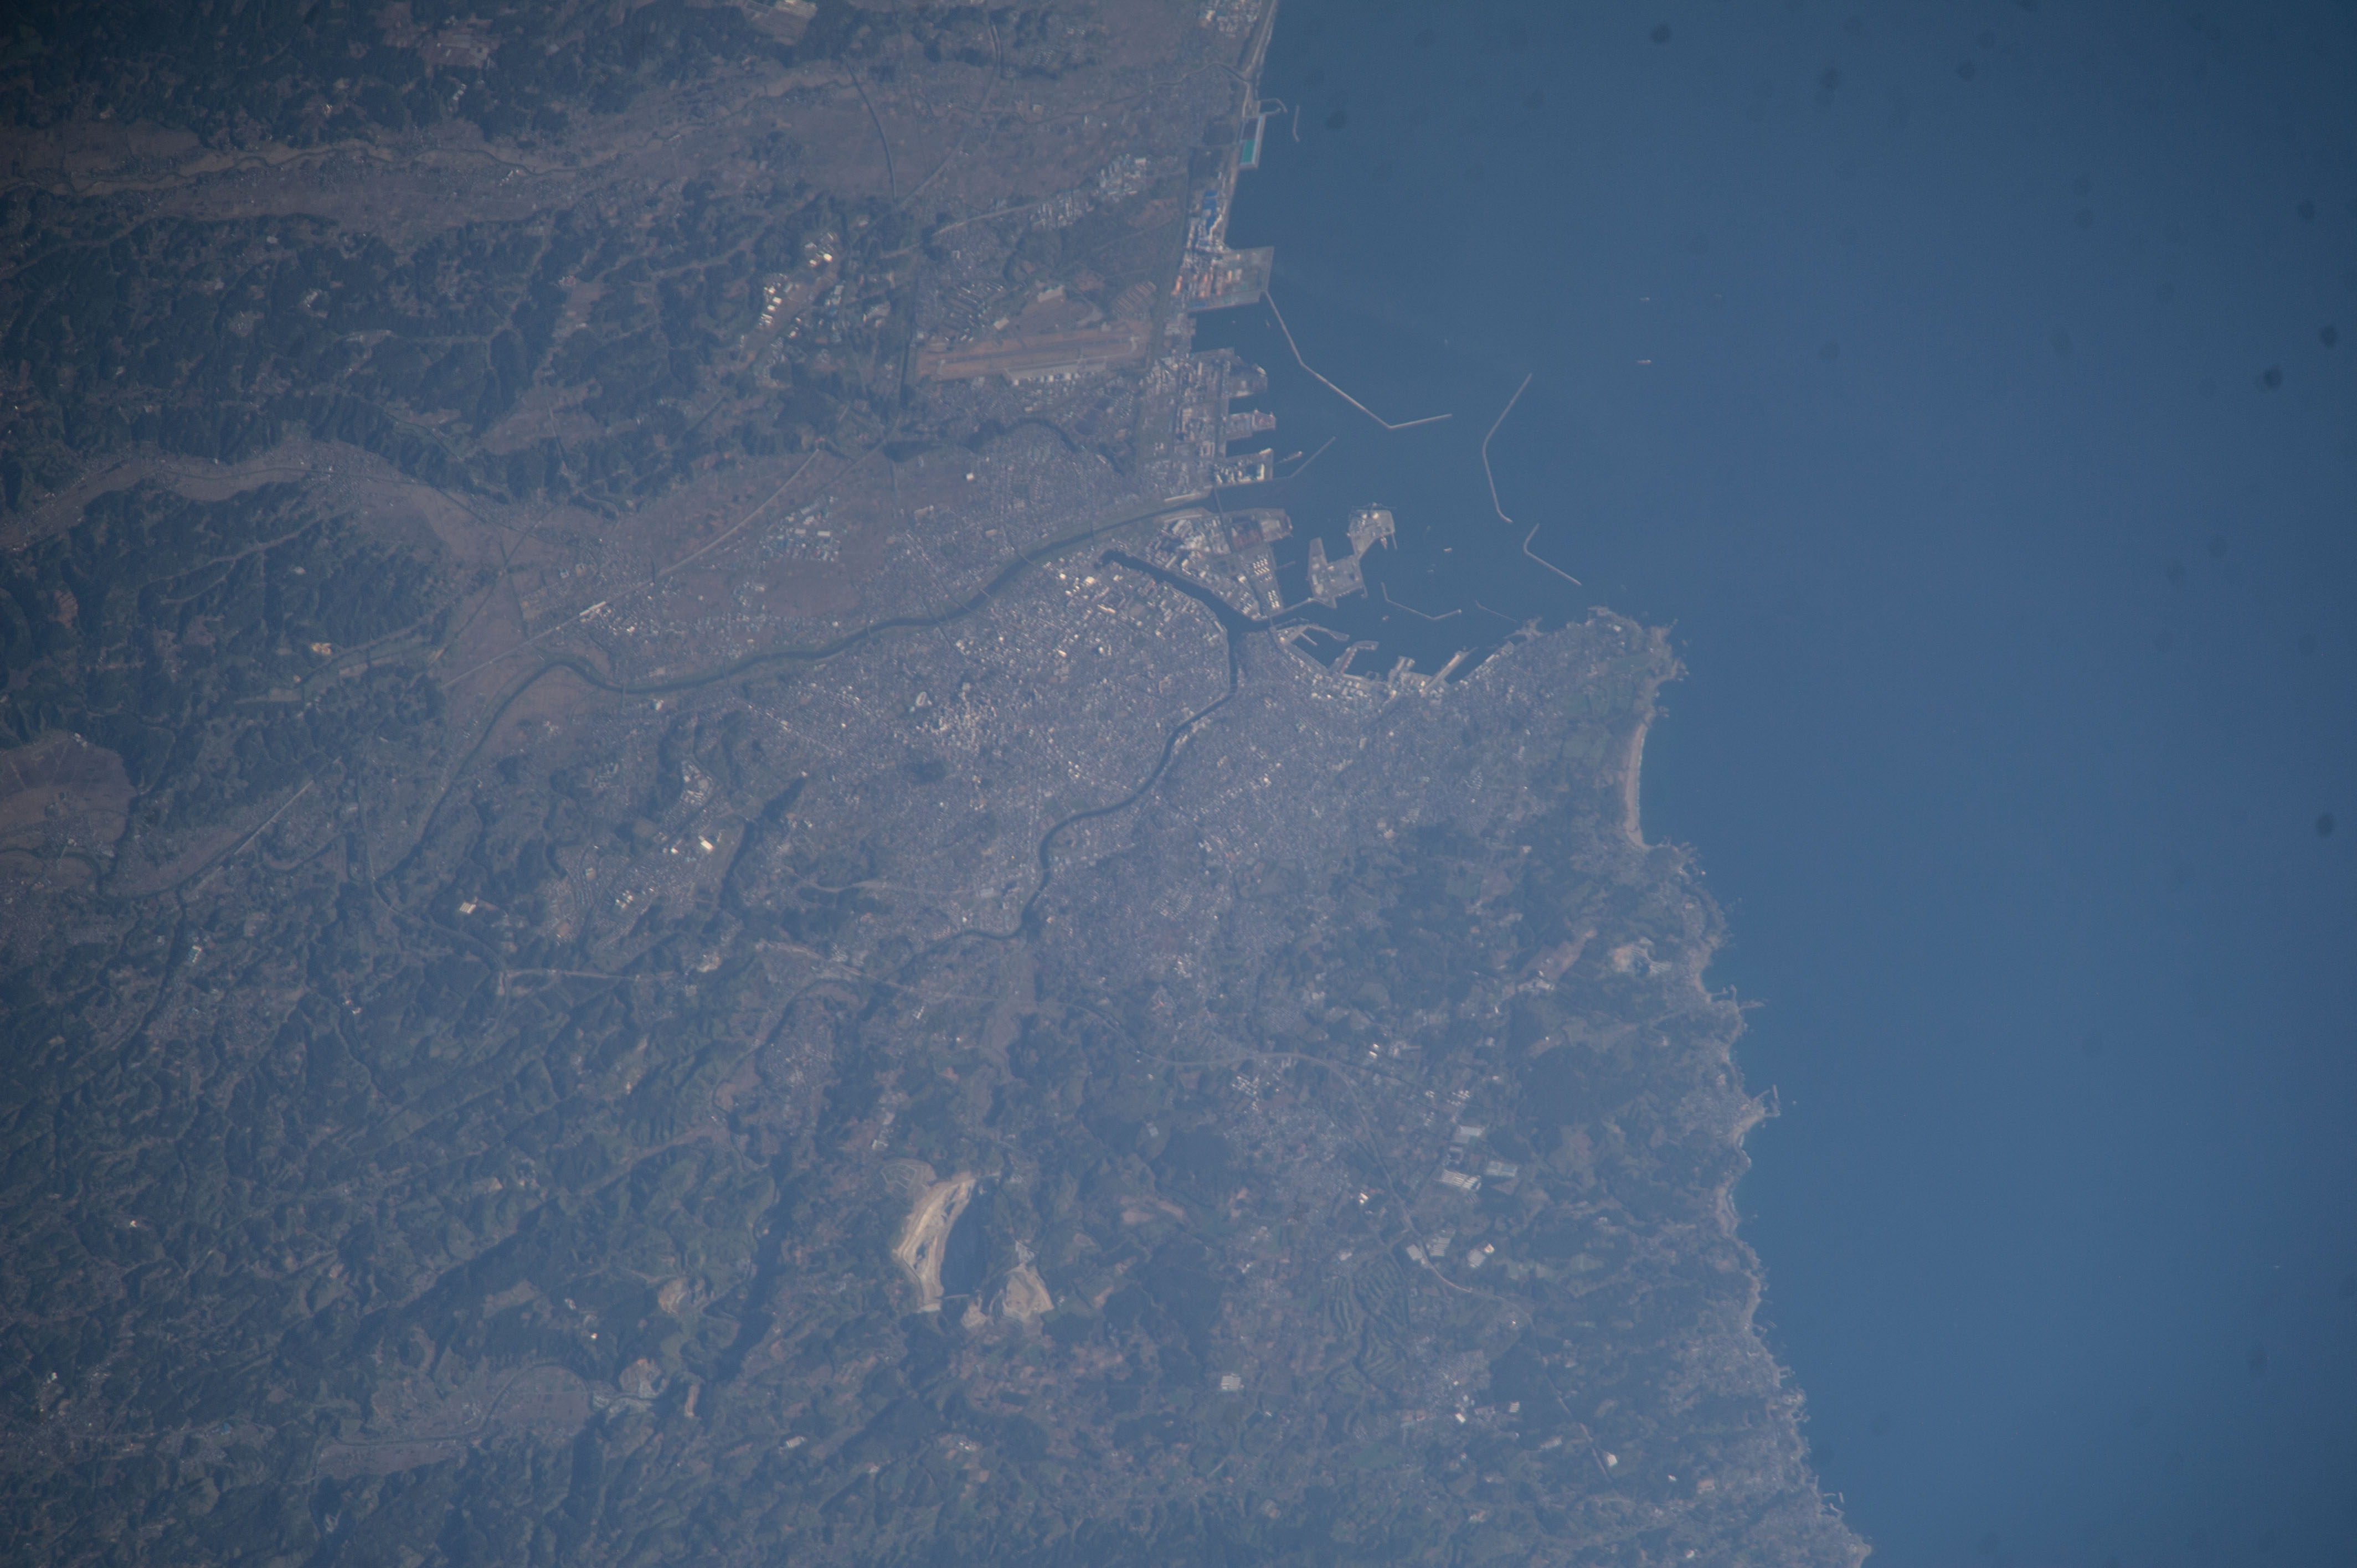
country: JAPAN
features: COASTLINE, HACHINOHE CITY, MT, HASHIKAMI, JAPAN
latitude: 40.5
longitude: 141.5
